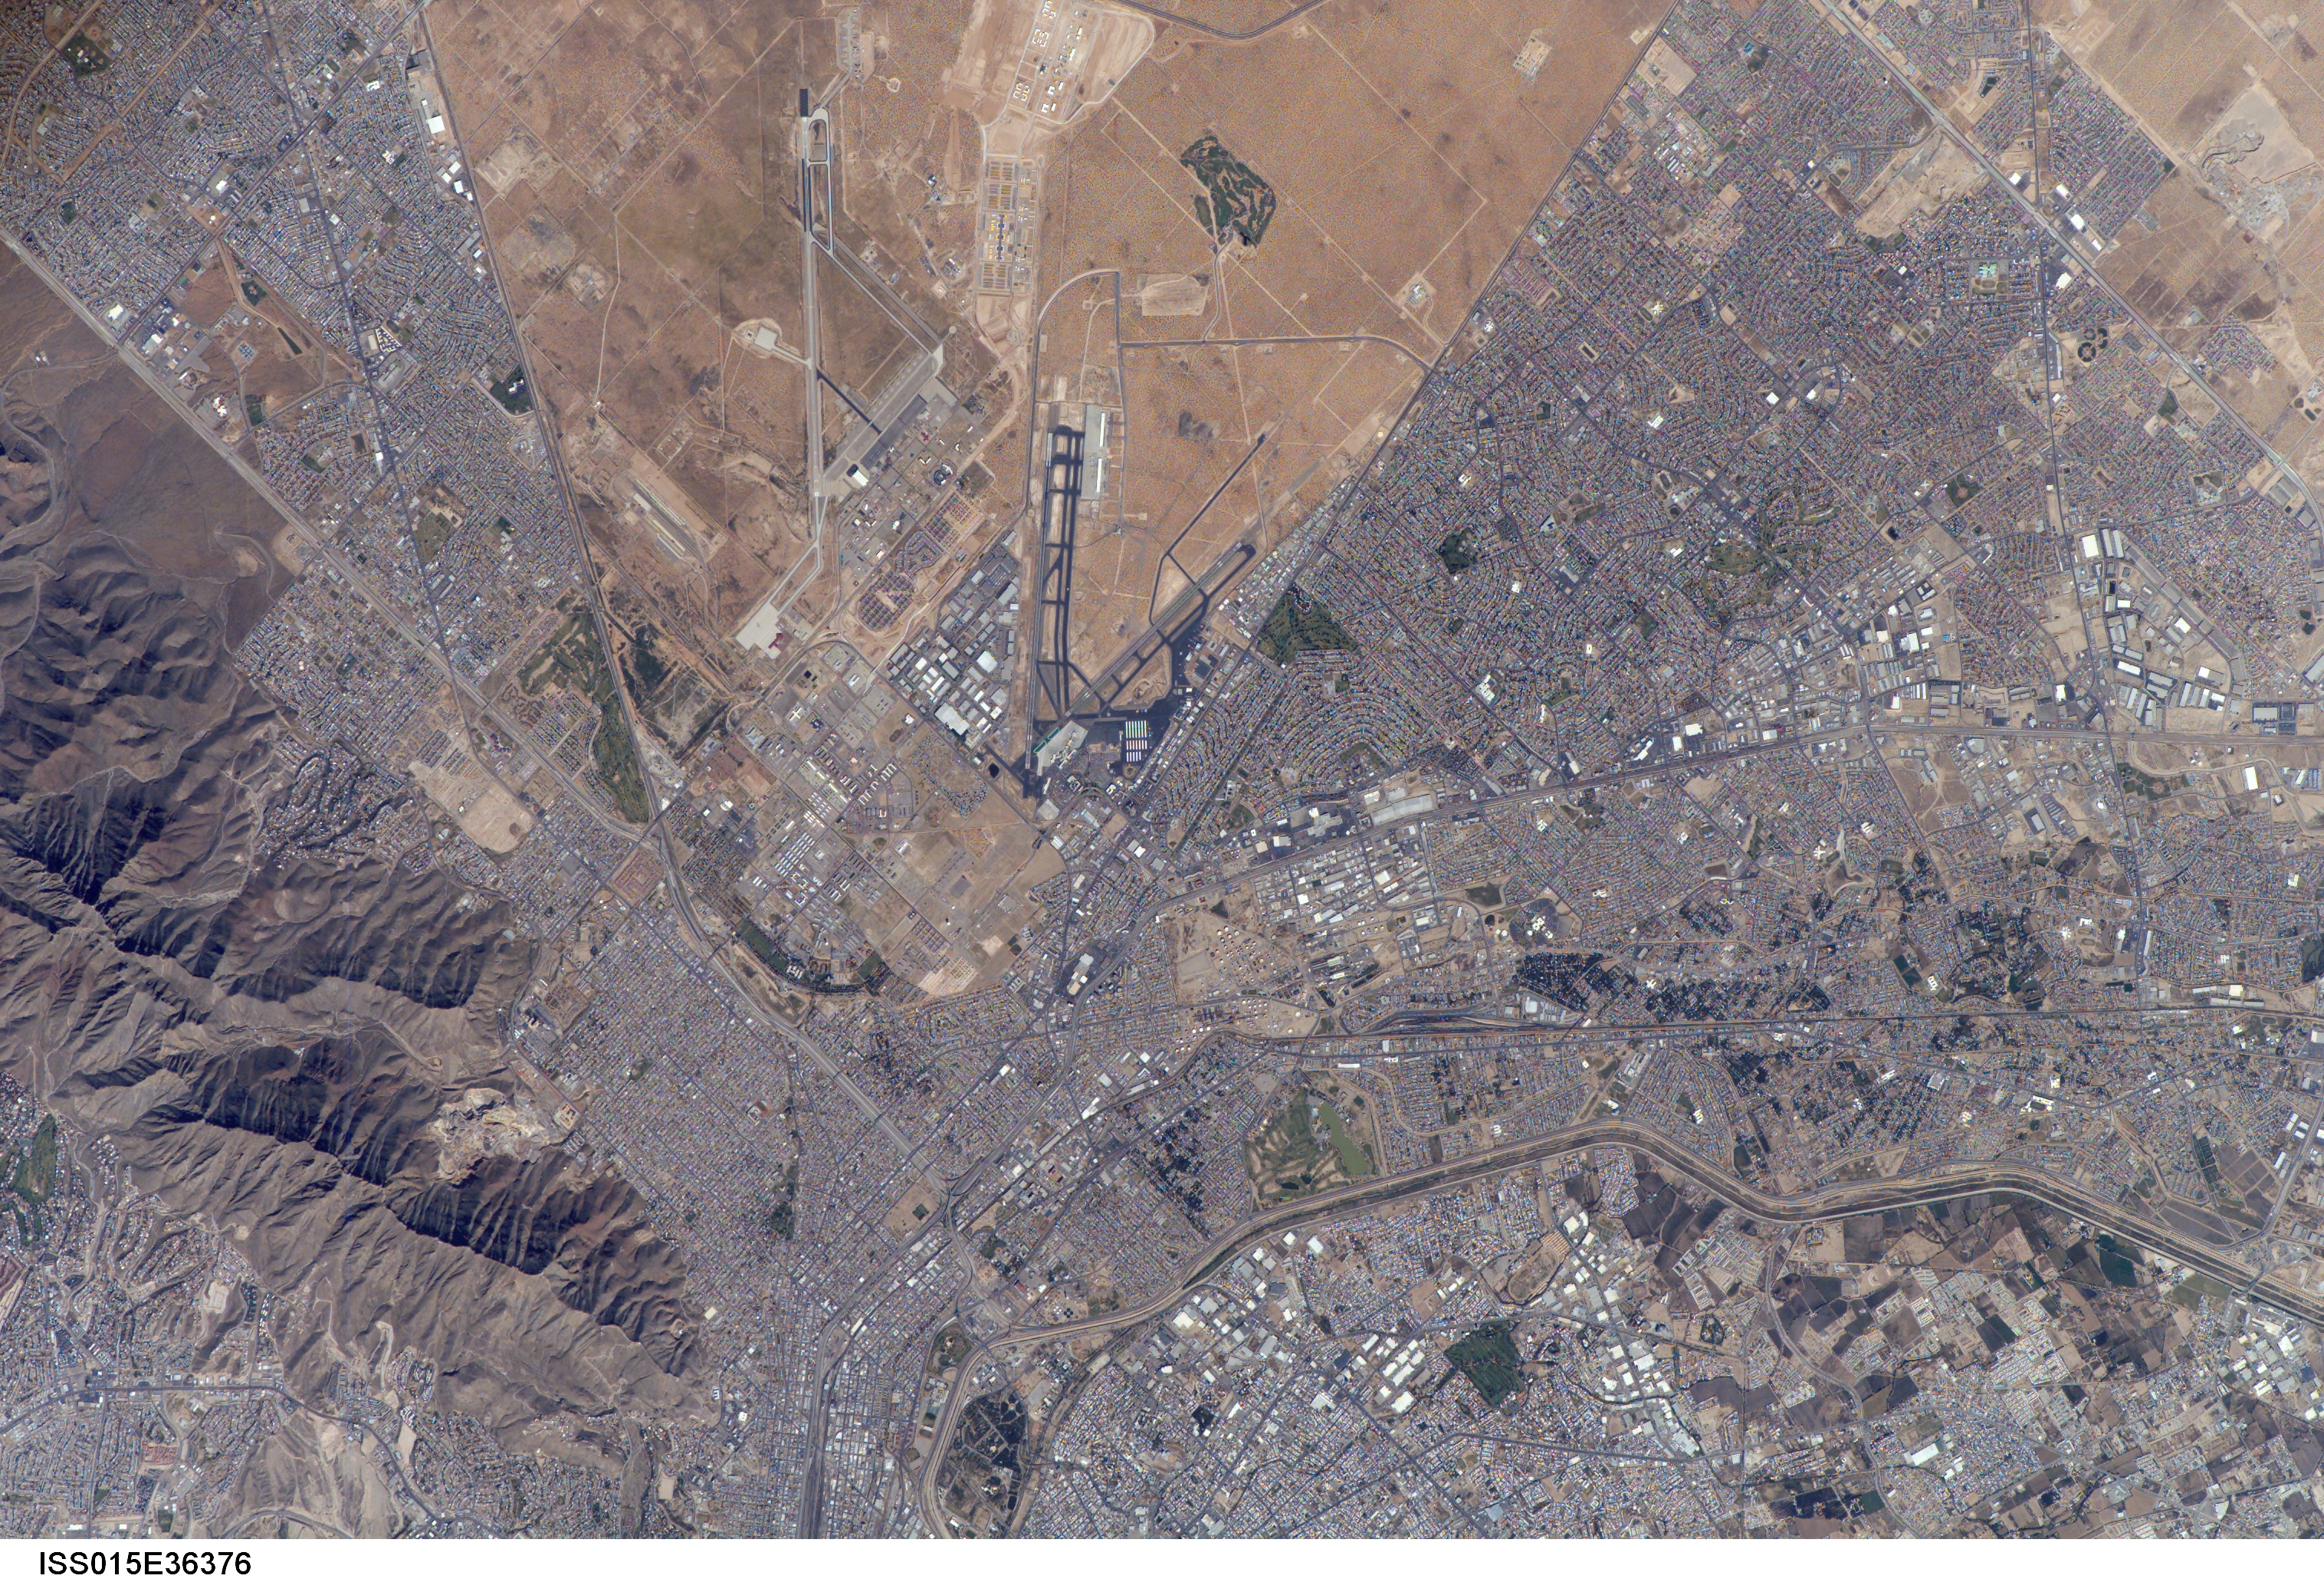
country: USA-TEXAS
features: FRANKLIN MTS., EL PASO, FORT BLISS
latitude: 31.8
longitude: -106.4
